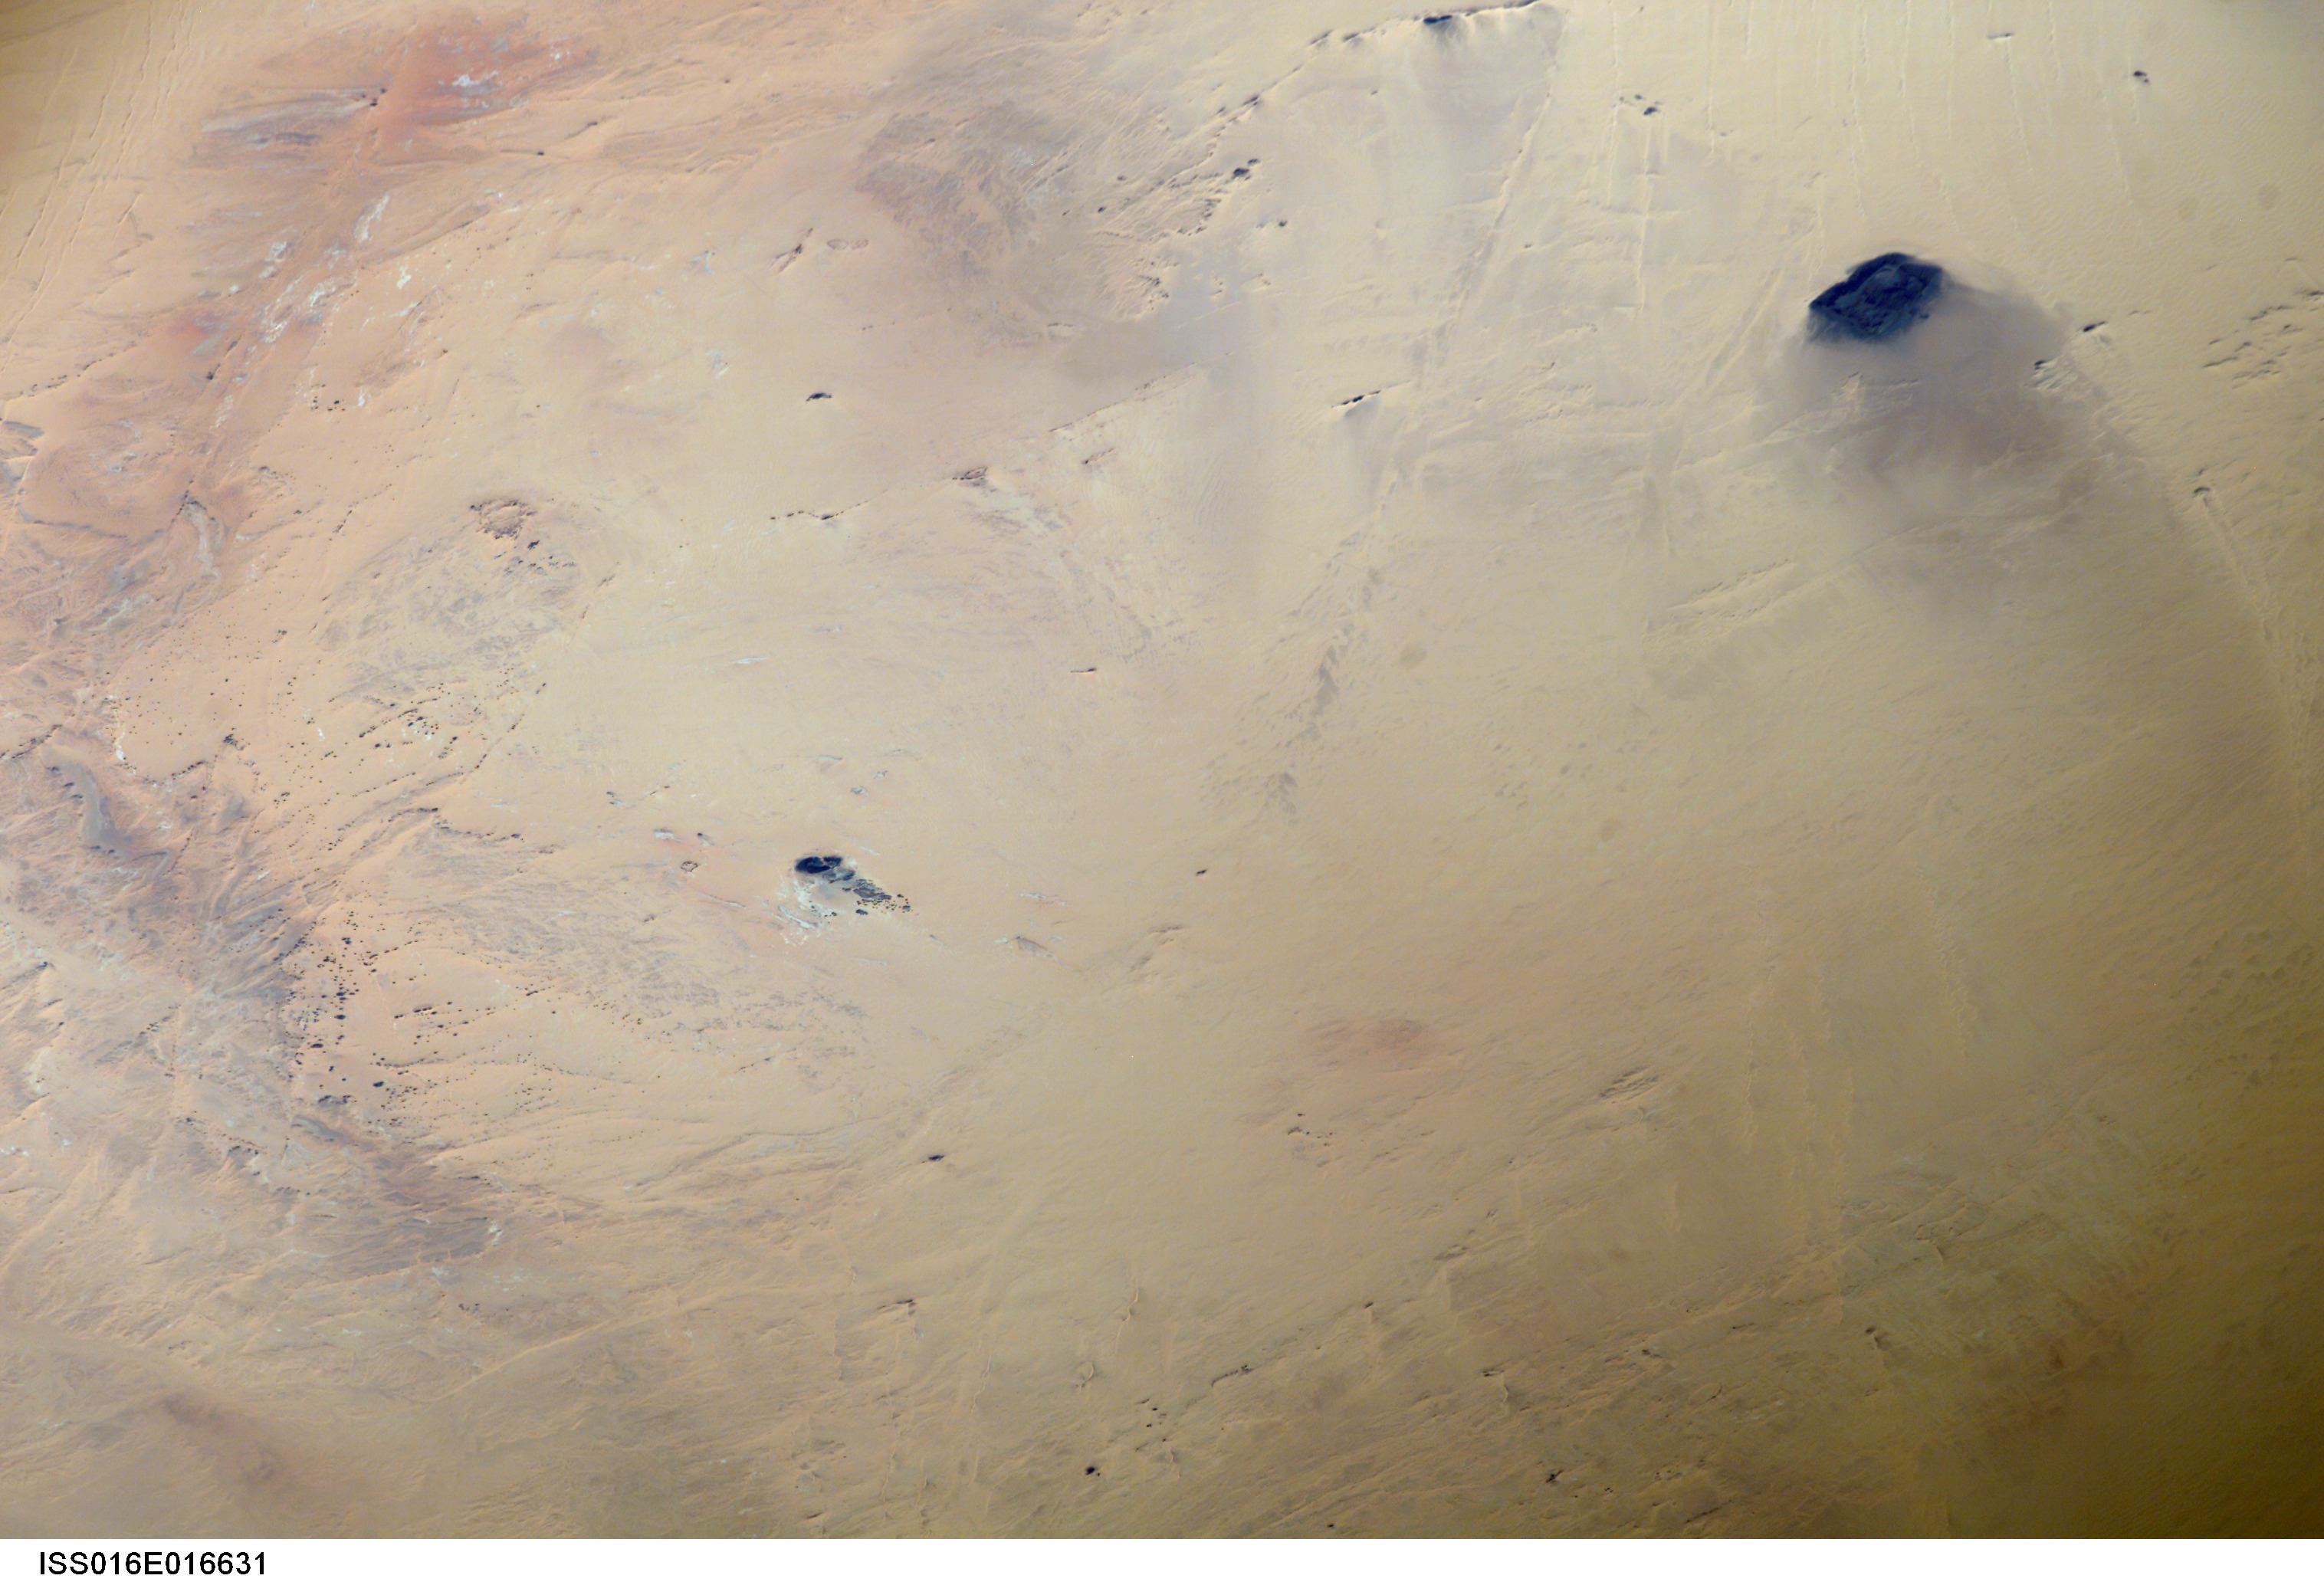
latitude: 22.4
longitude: 24.2
